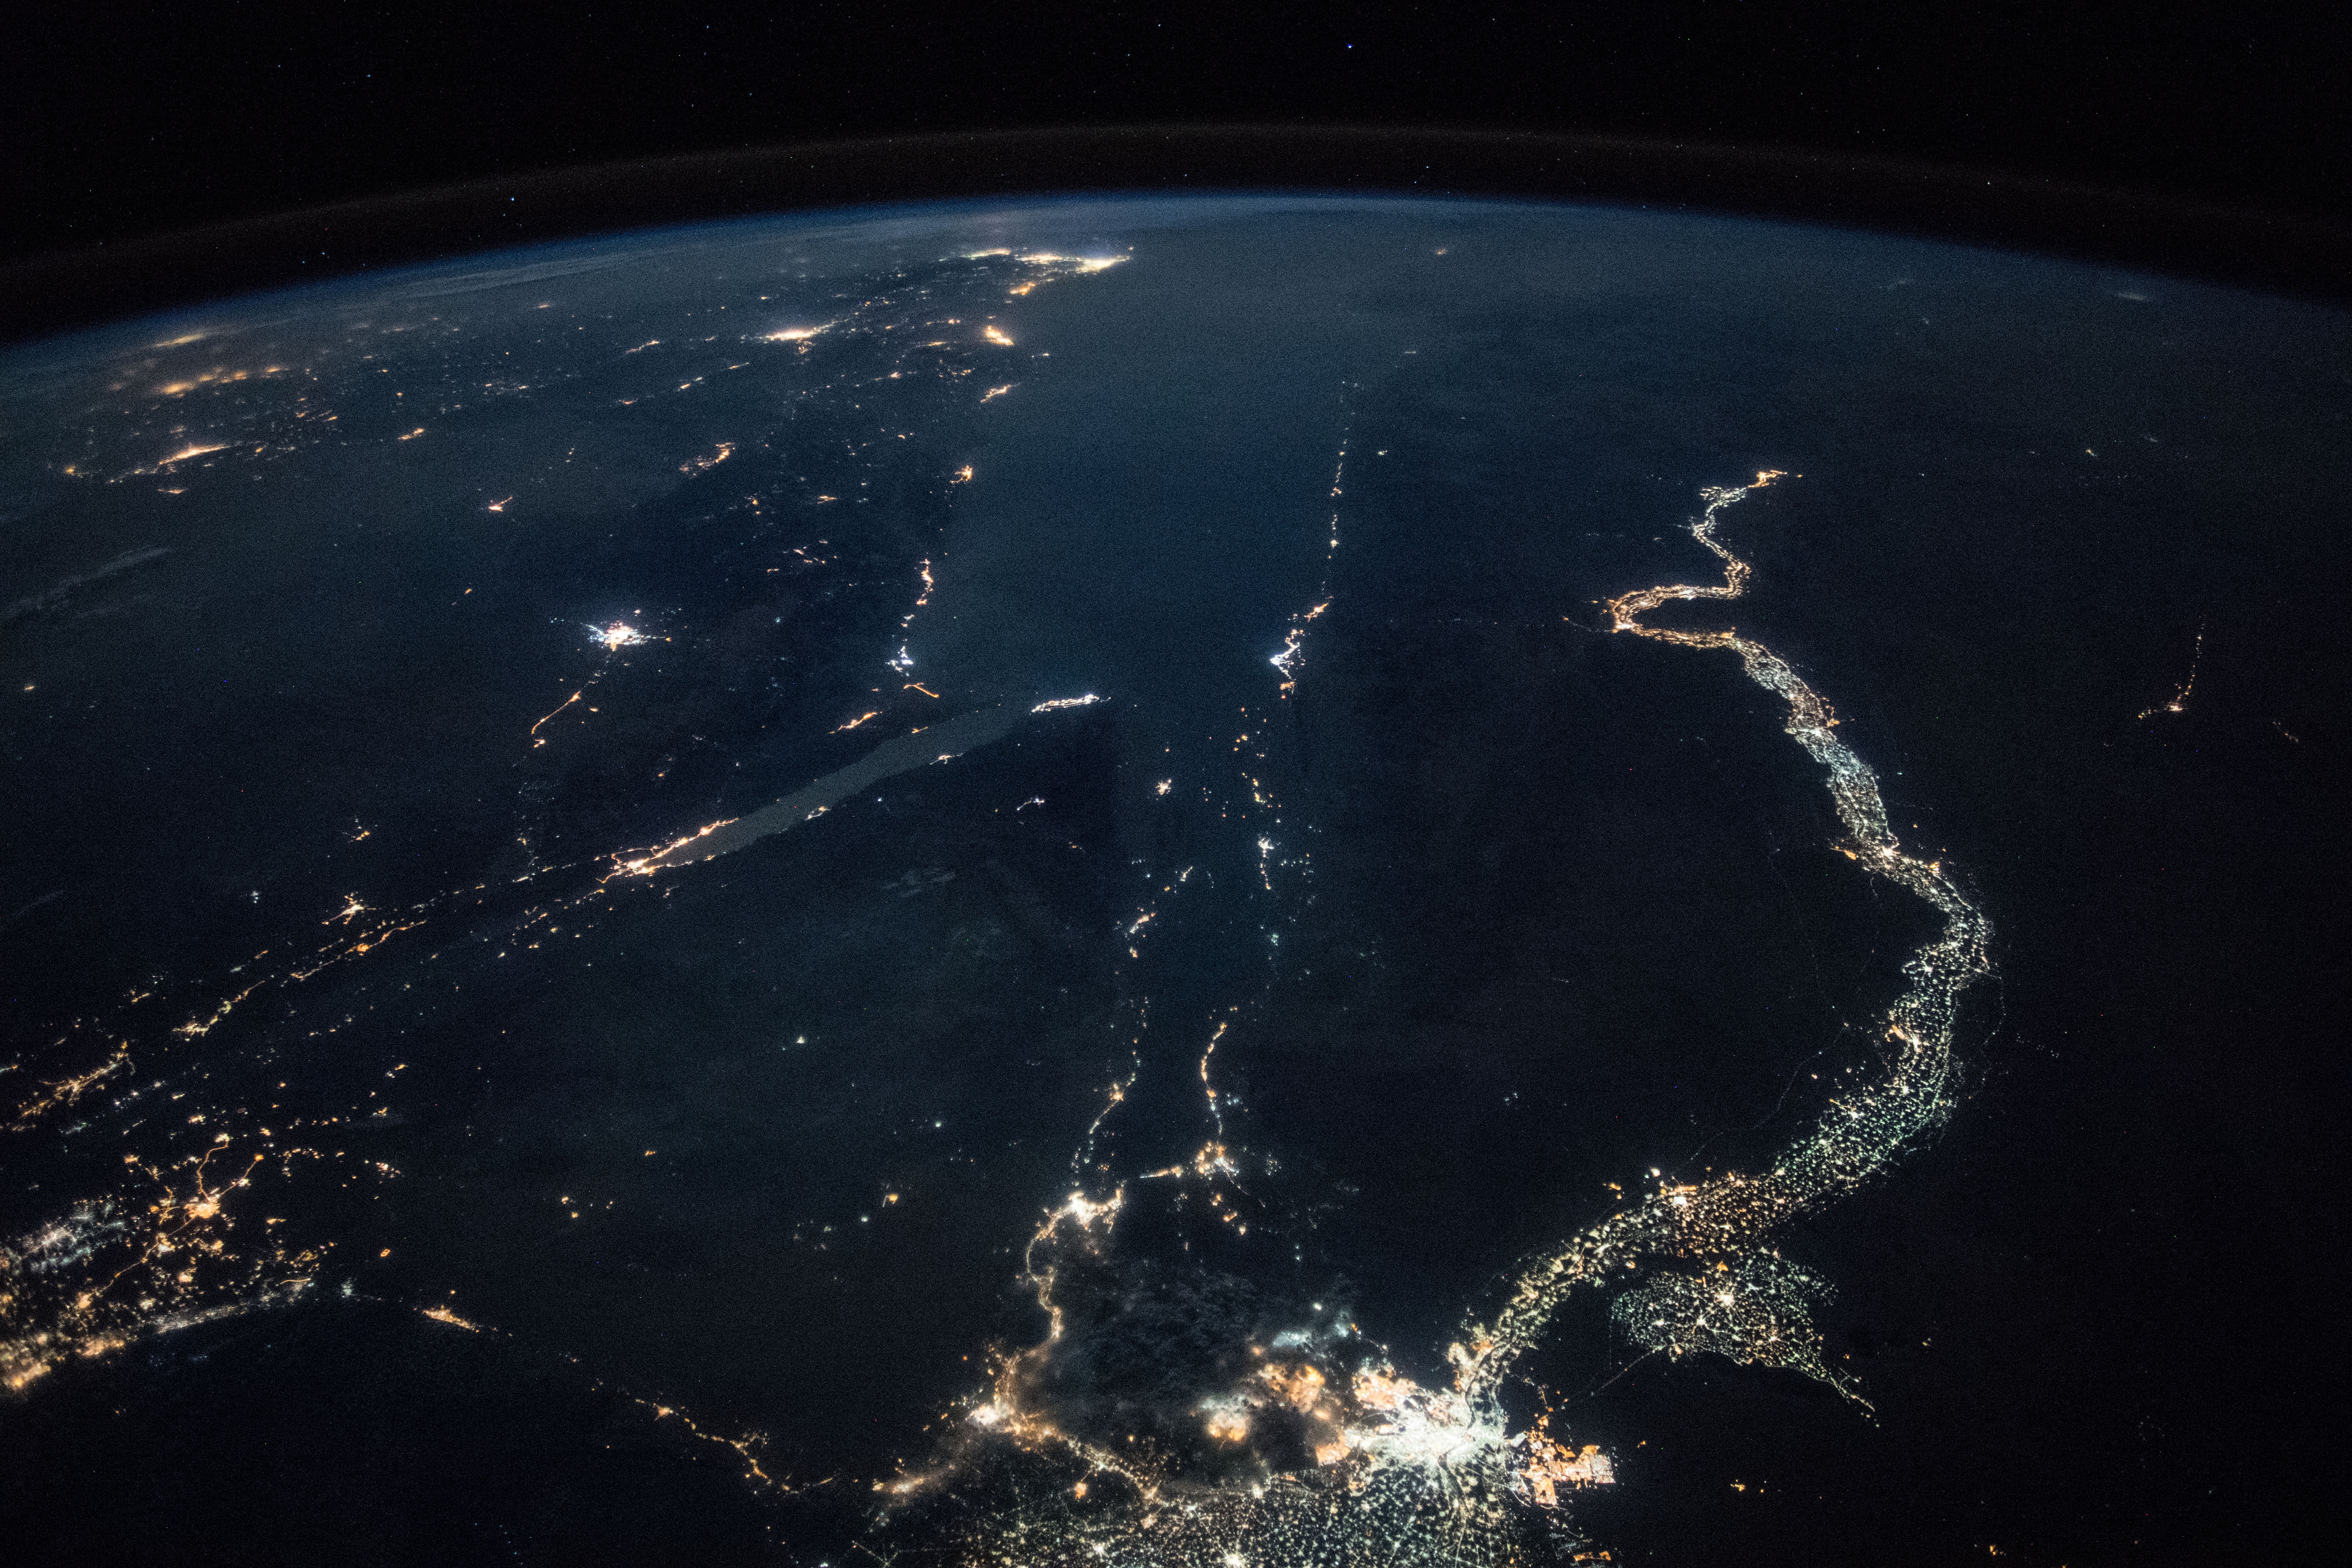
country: EGYPT
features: GULF OF SUEZ, GULF OF AQABA, HEJAZ MOUNTAINS, TABUK CITY, RAS MOHAMMED CITY, SHARM EL-SHEIKH CITY, NILE RIVER, EARTH LIMB, NIGHT
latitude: 27.9
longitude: 33.8
